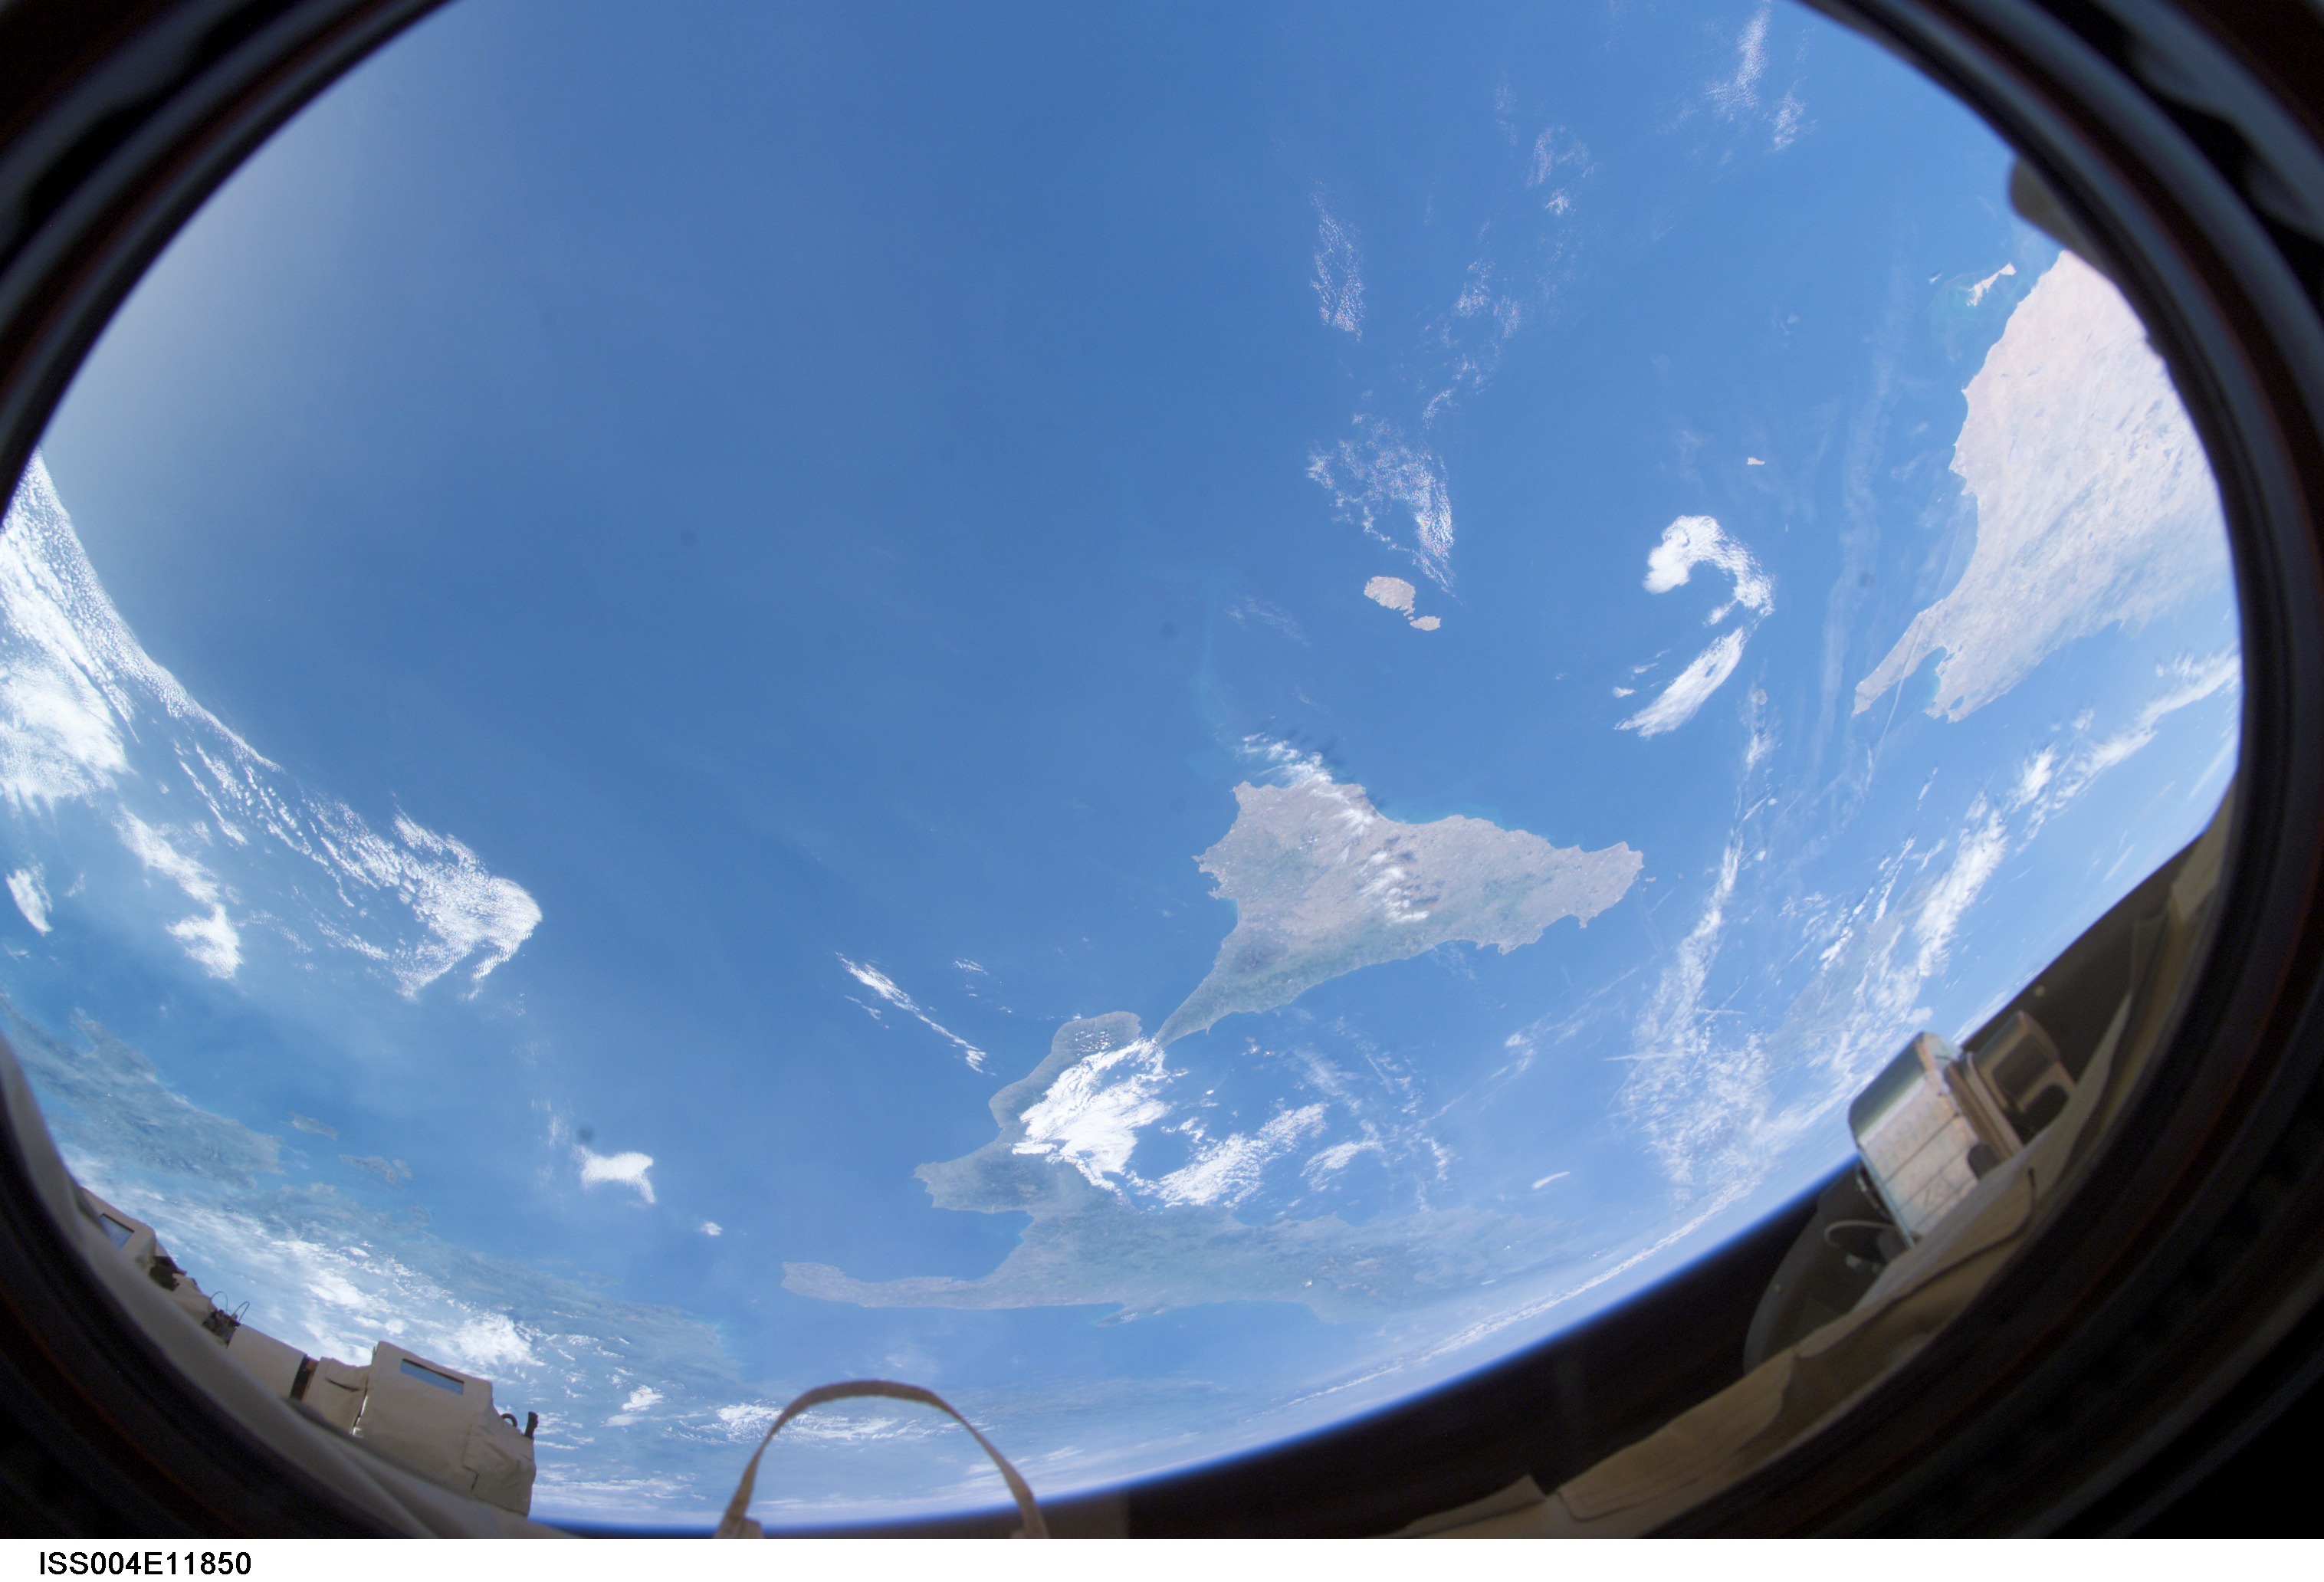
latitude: 37.5
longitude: 13.5
